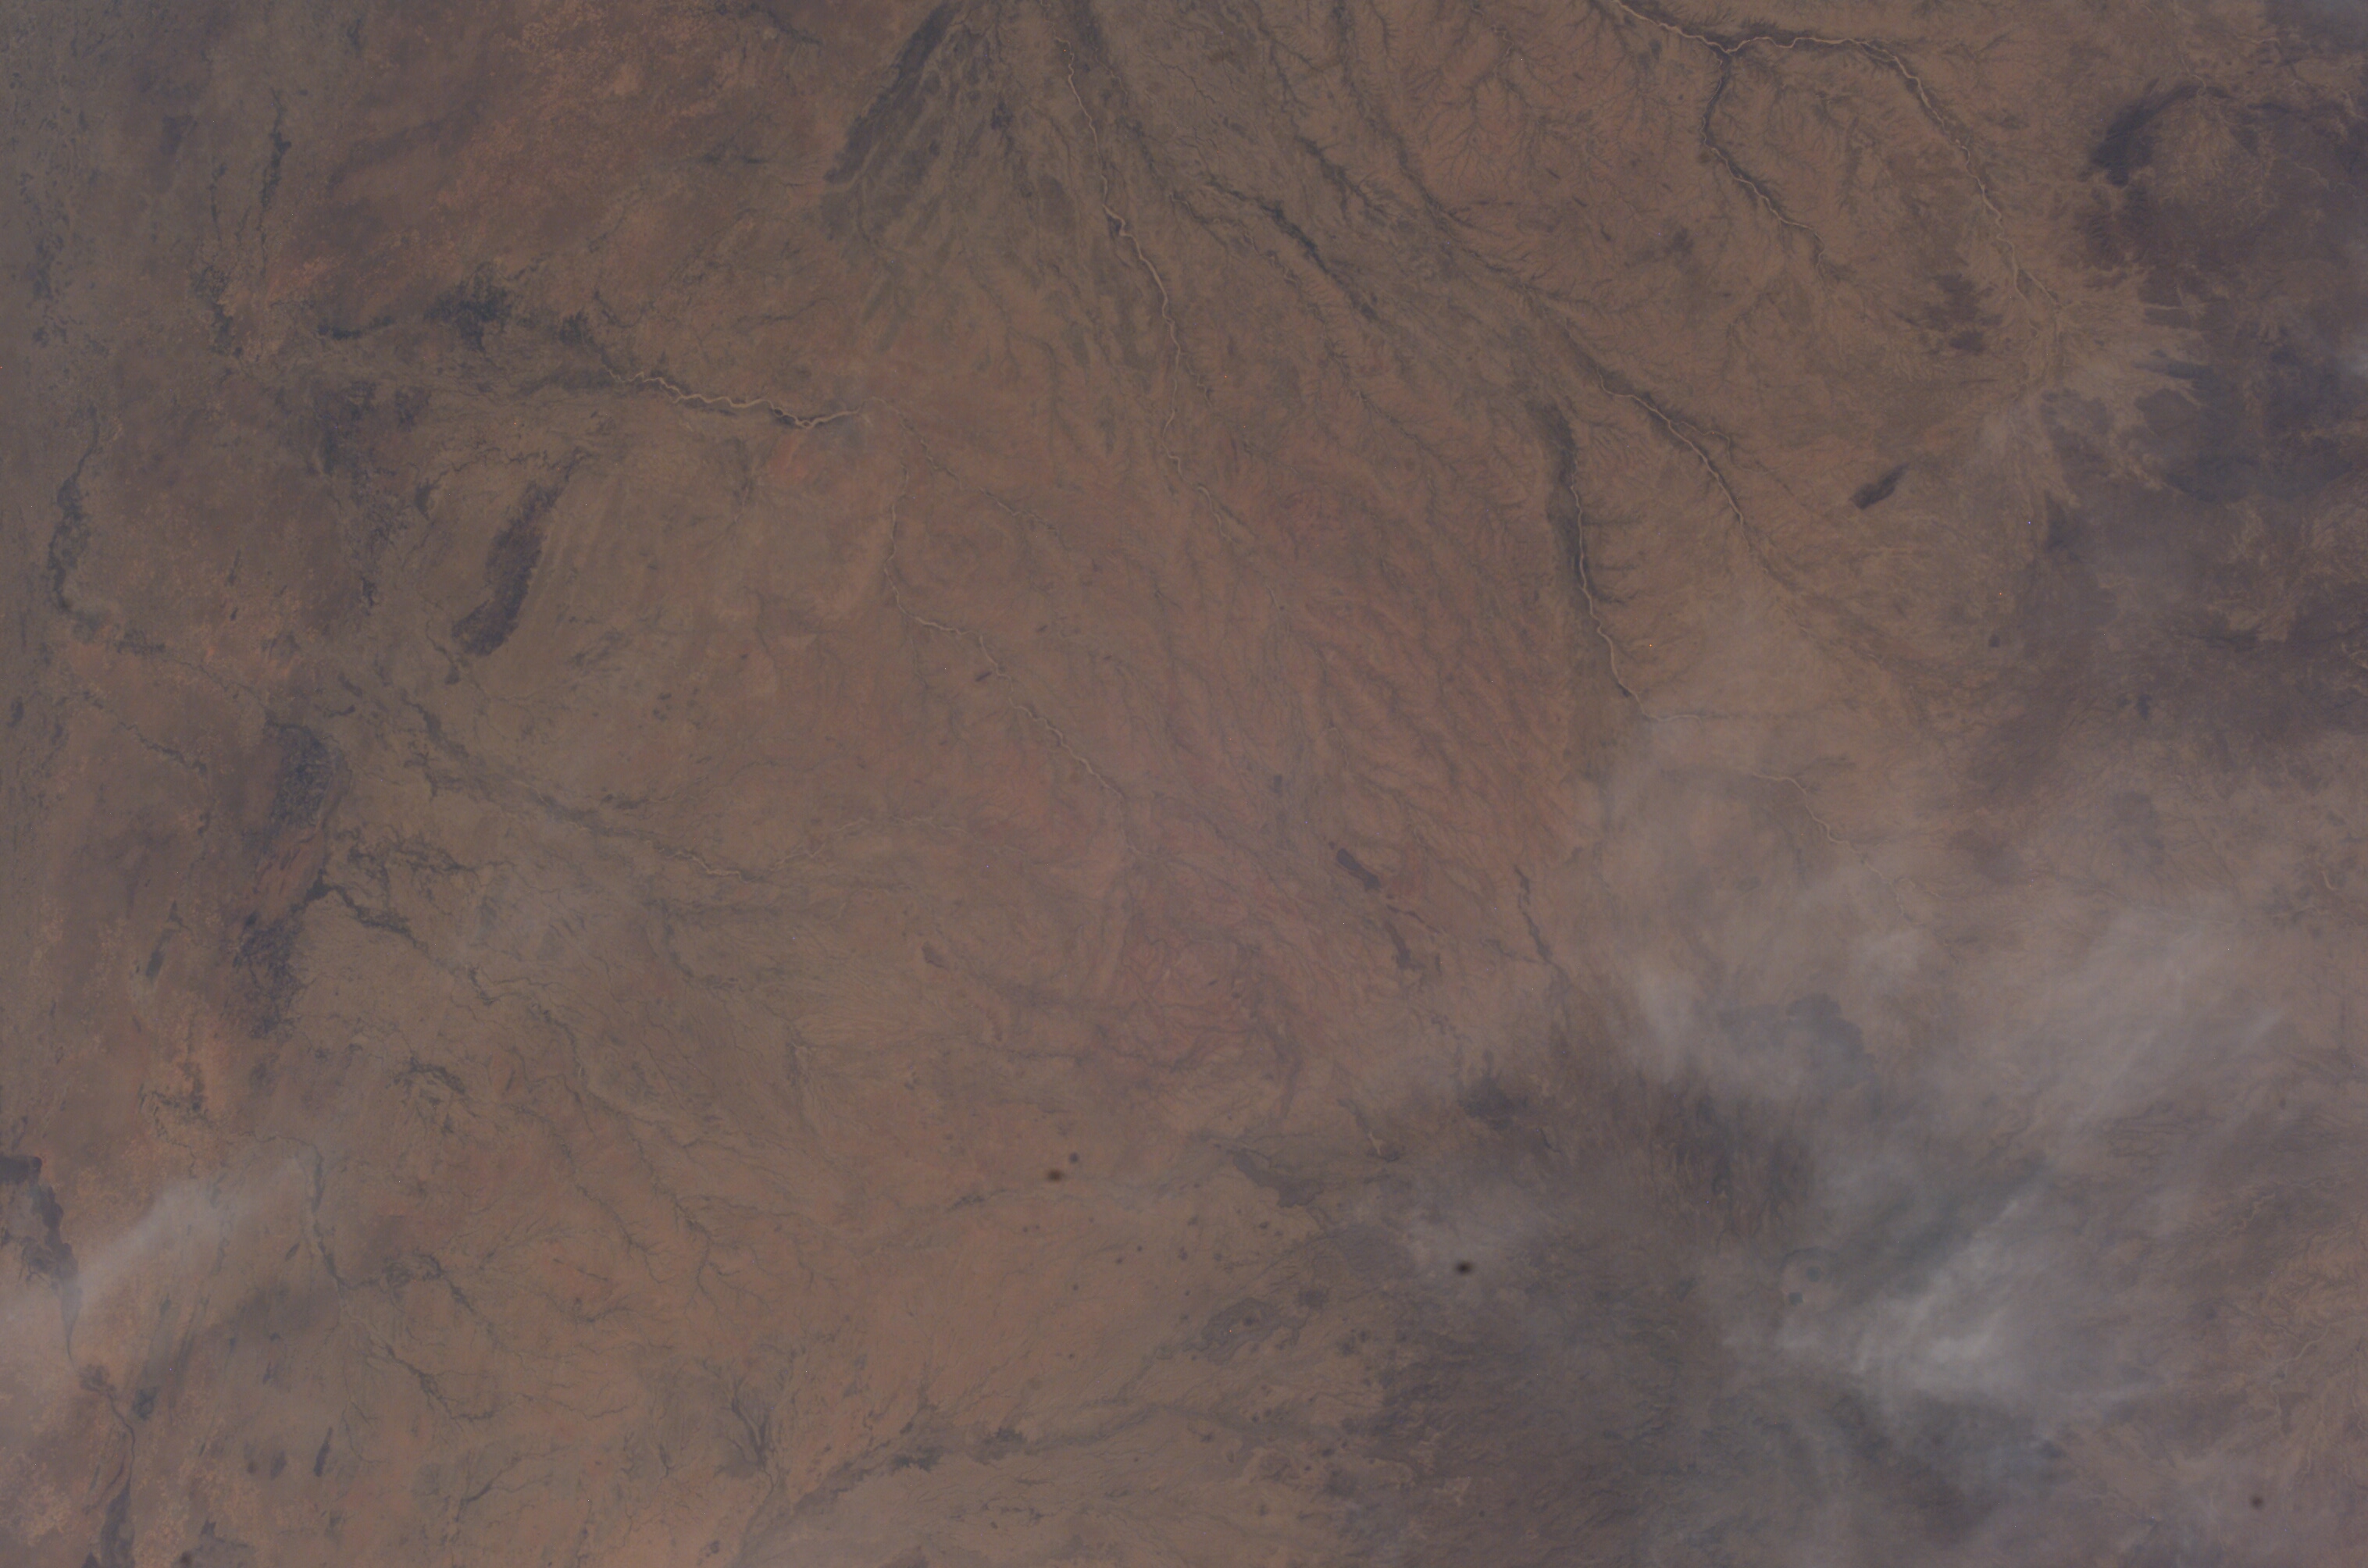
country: SUDAN
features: WADI BULBUL, JEBEL MARRA
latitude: 12.5
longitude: 25.0
